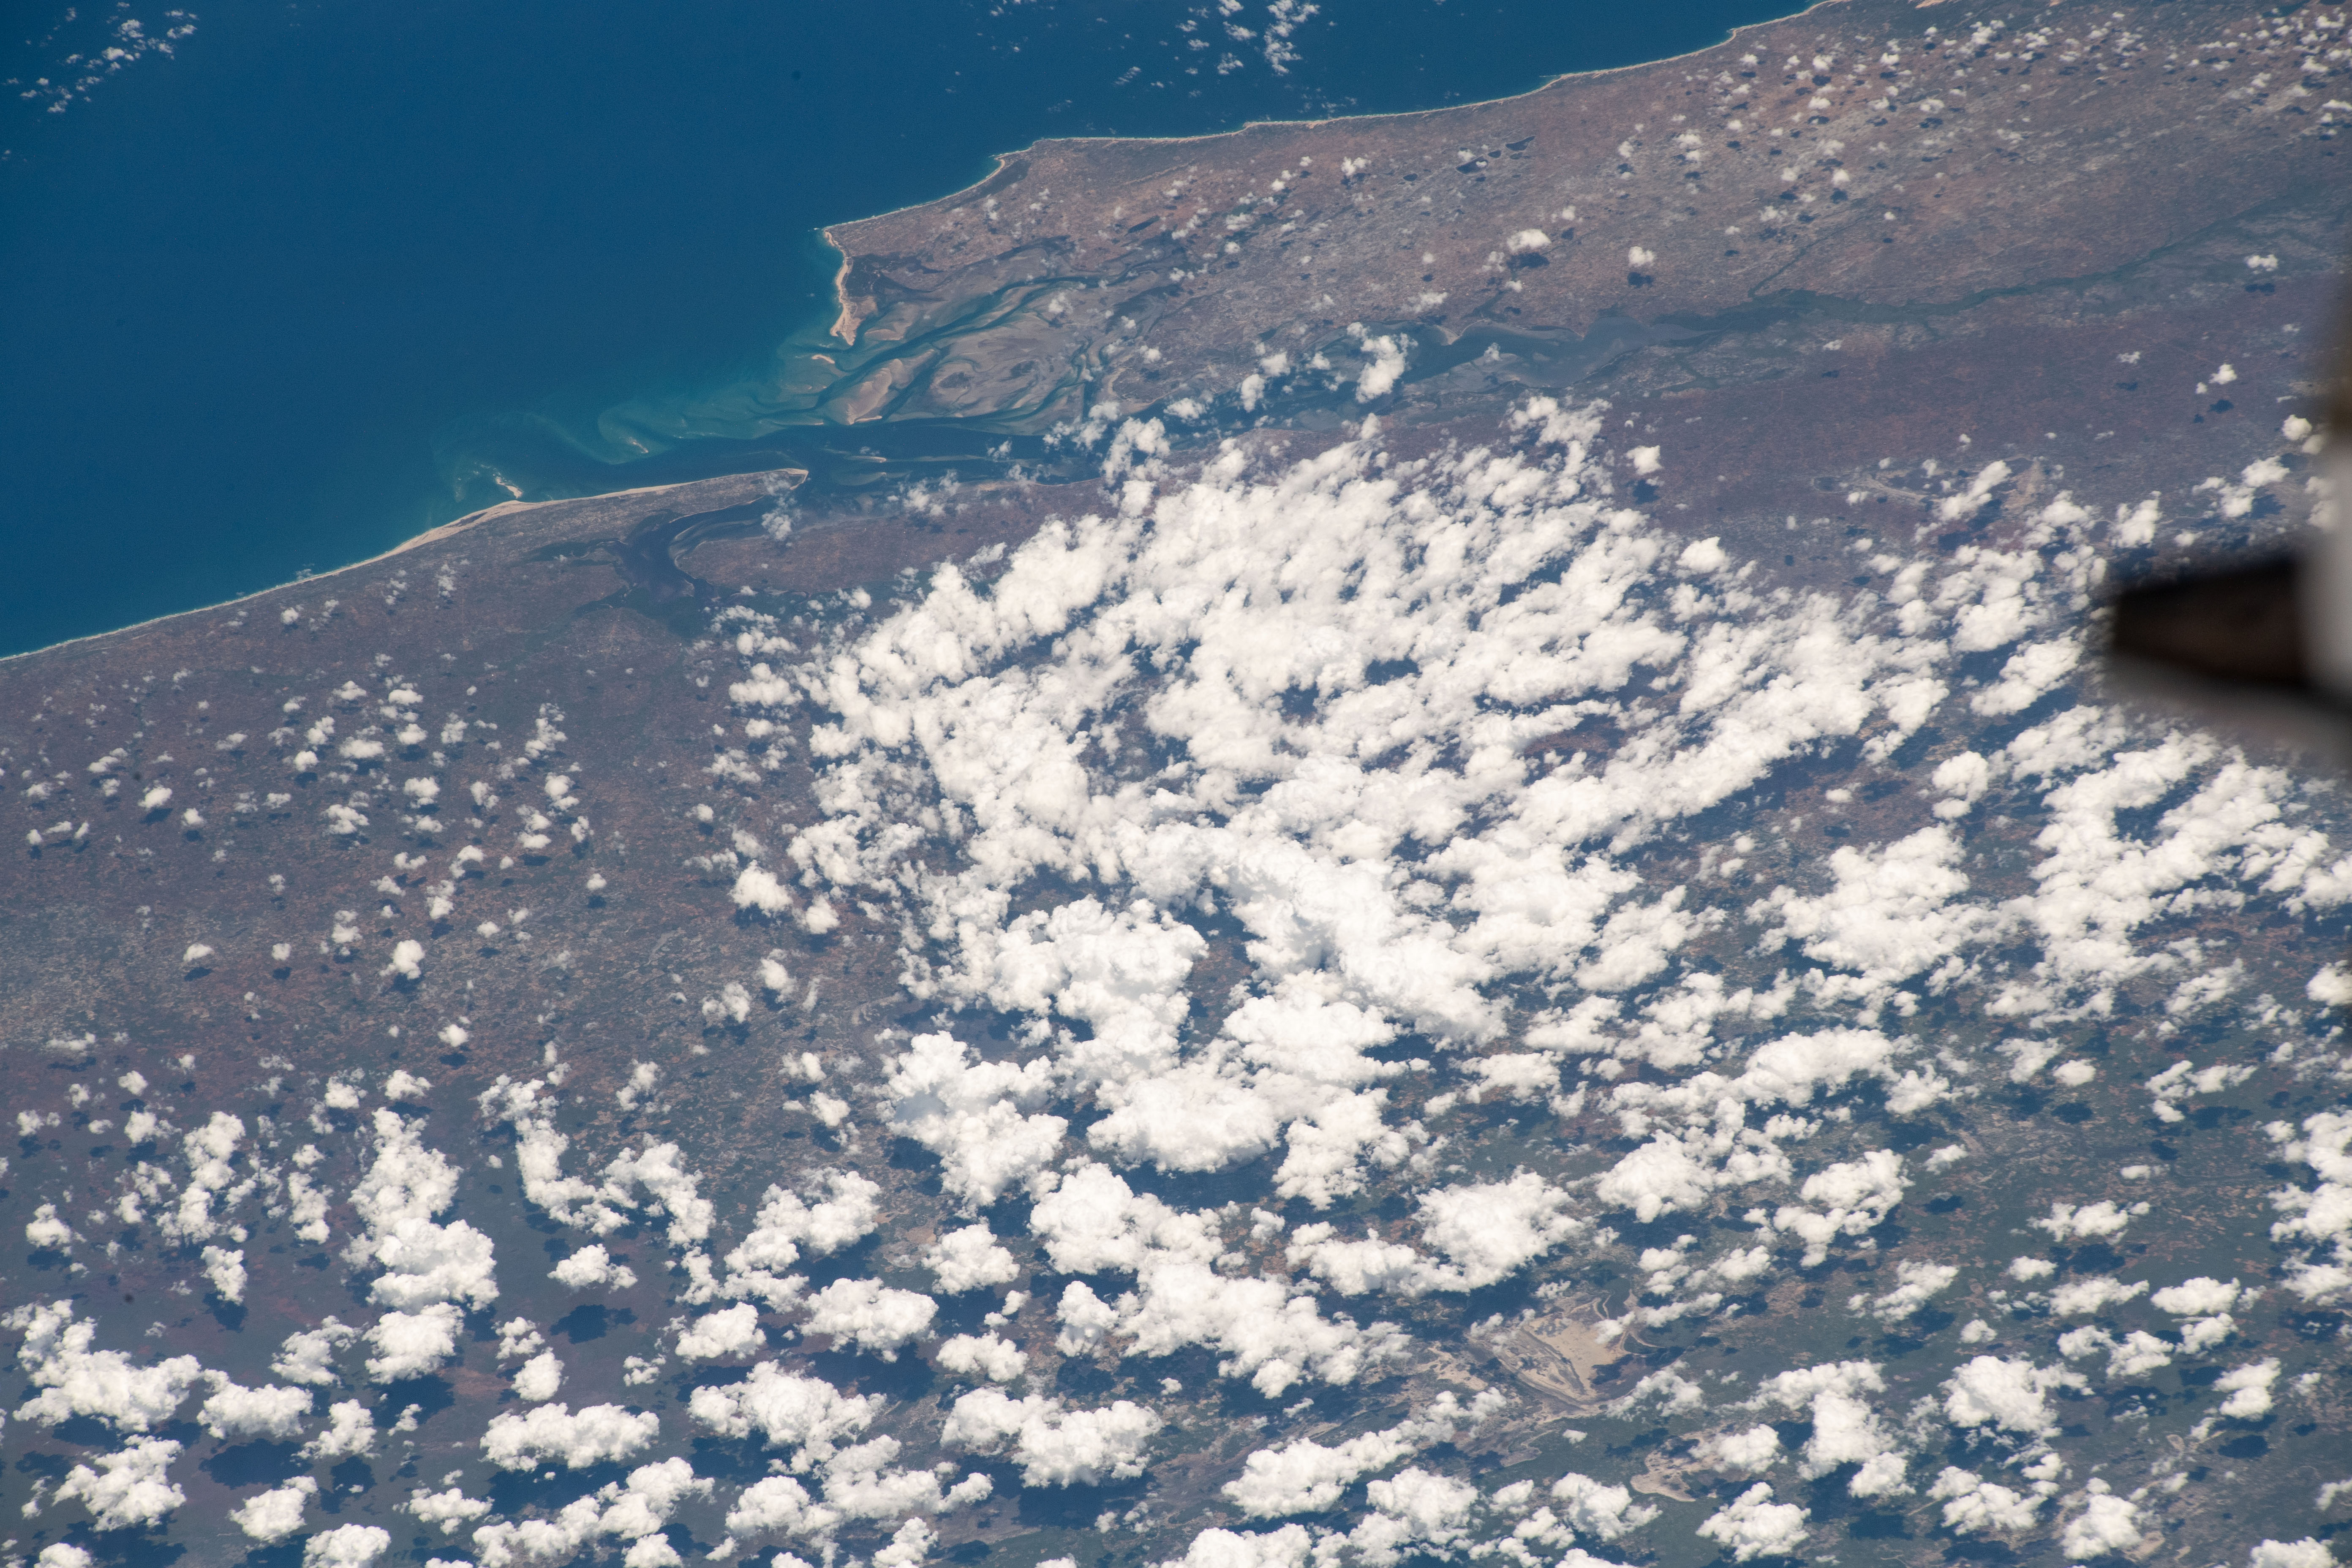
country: MOZAMBIQUE
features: MAXIXE, BAIA DE INHAMBANE
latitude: -23.9
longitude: 35.1
